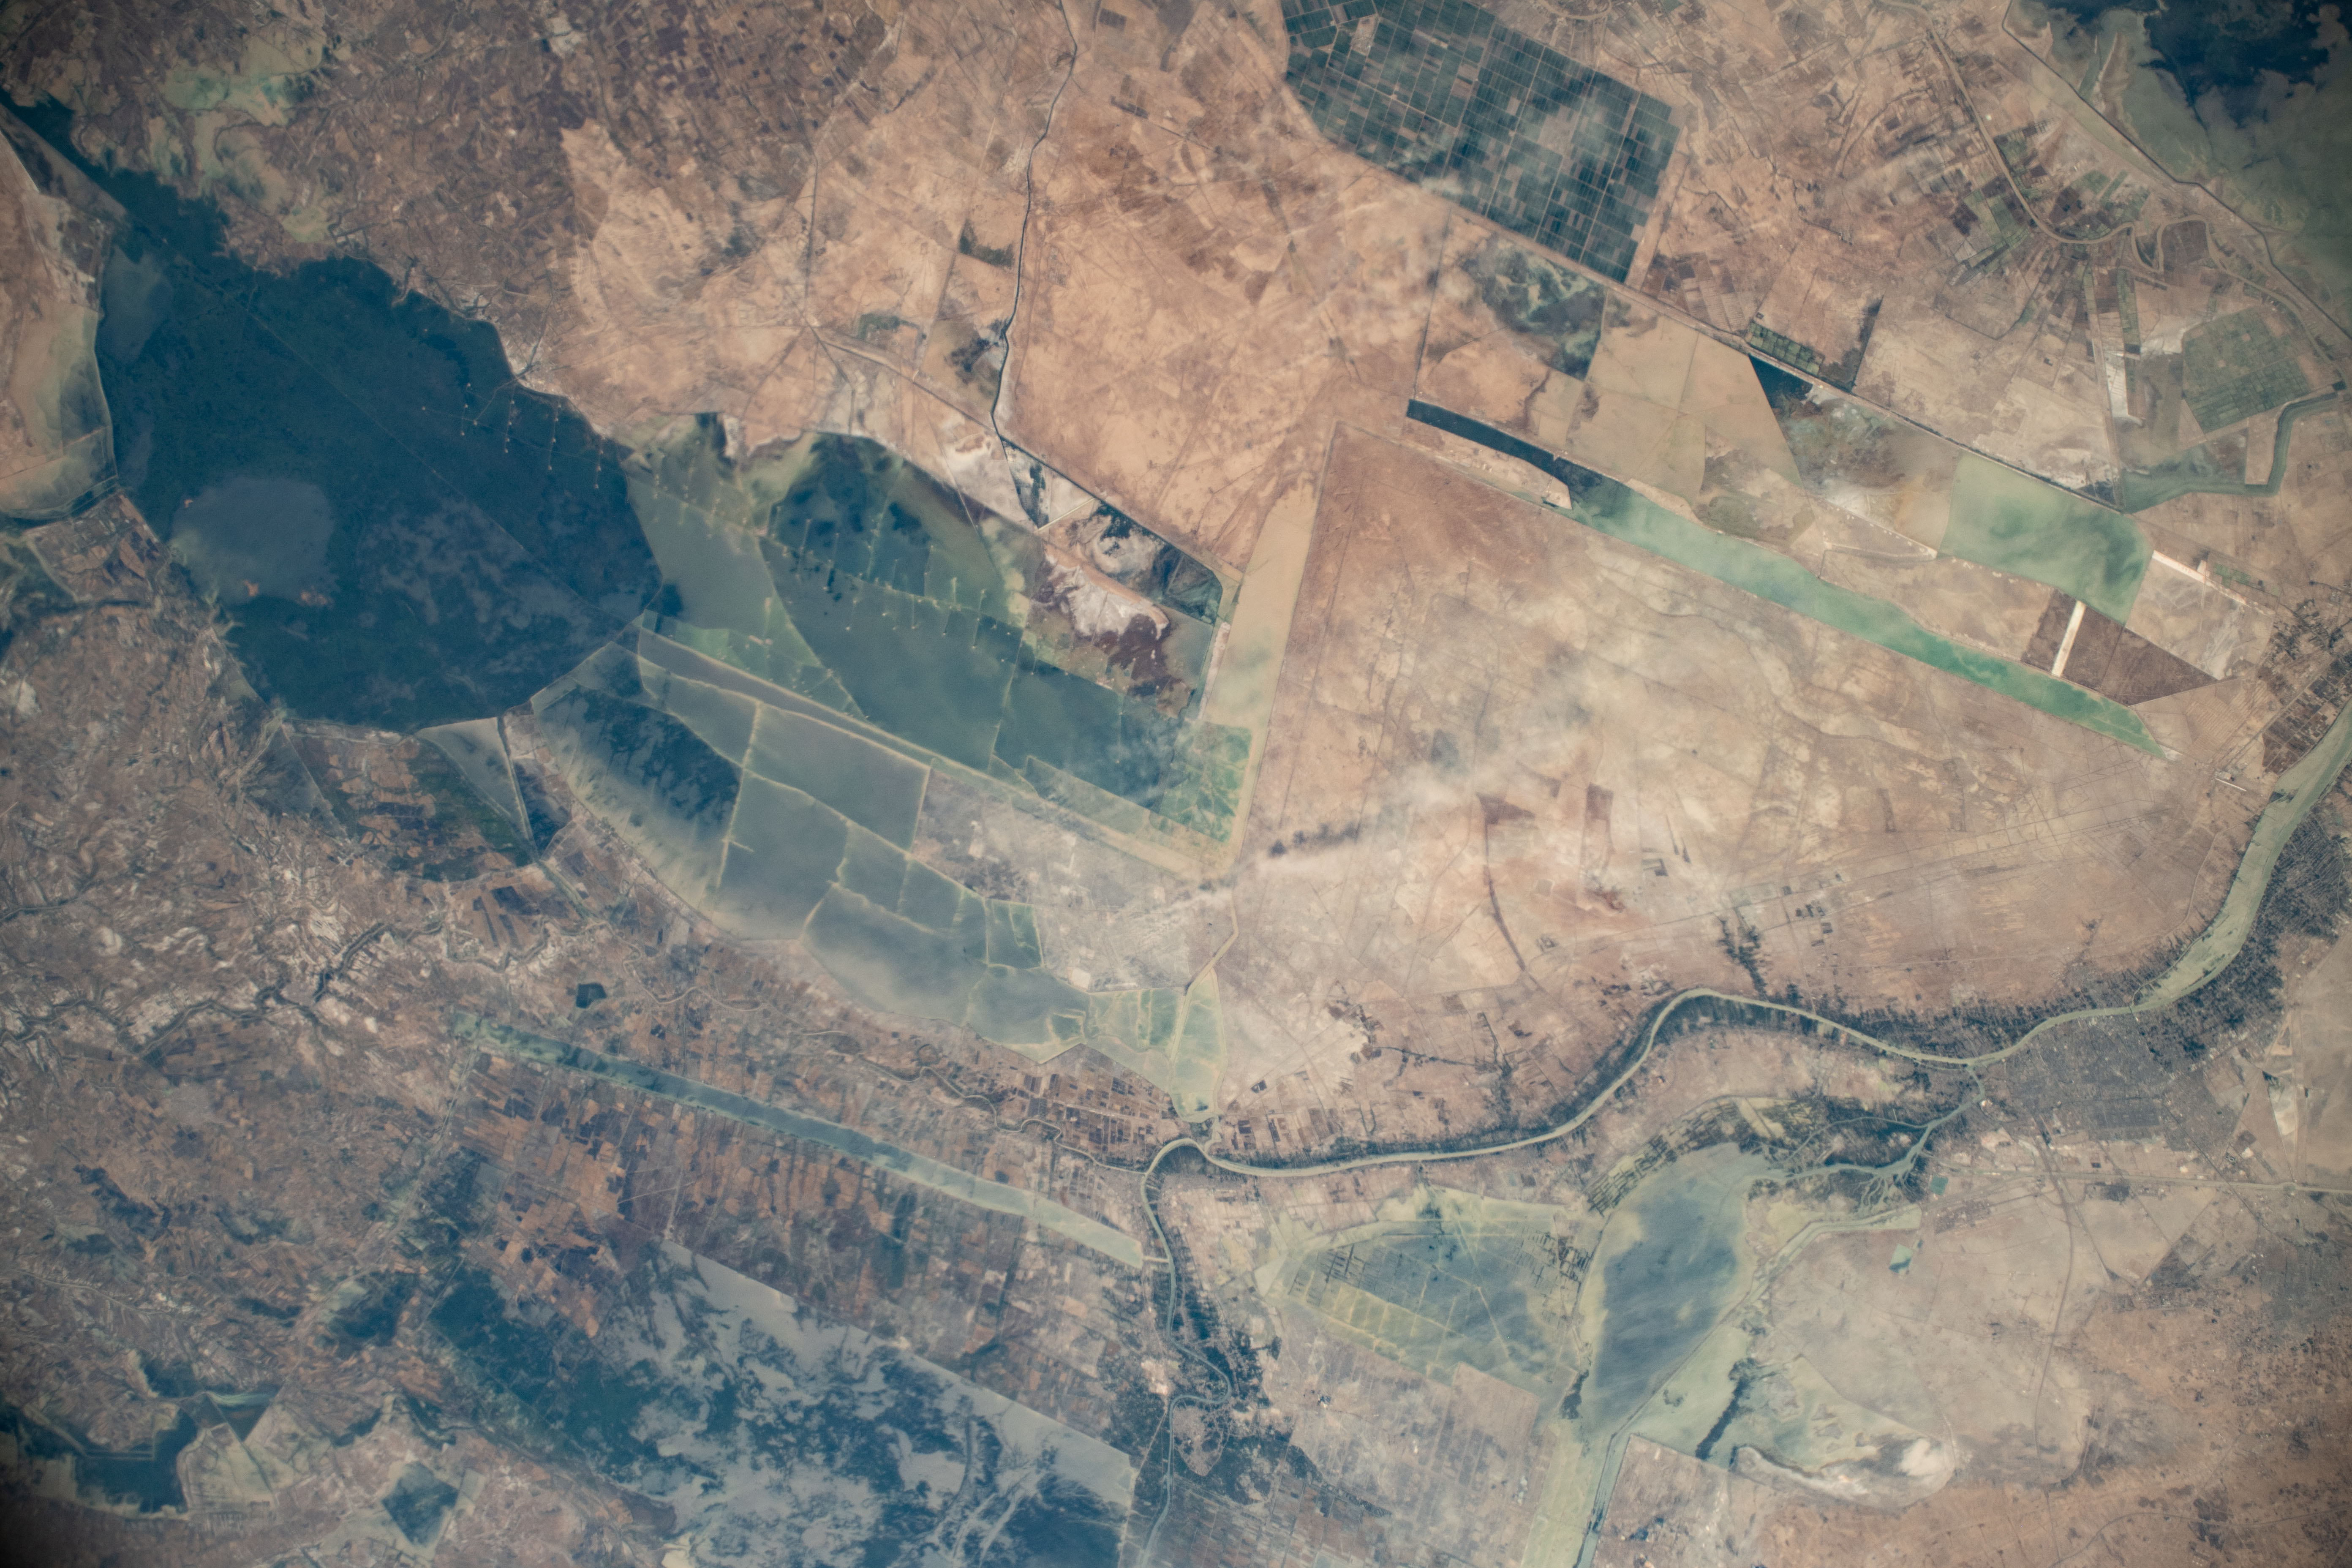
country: IRAN
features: SHAFI, SHATT AL ARAB RIVER
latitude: 31.1
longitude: 47.8
